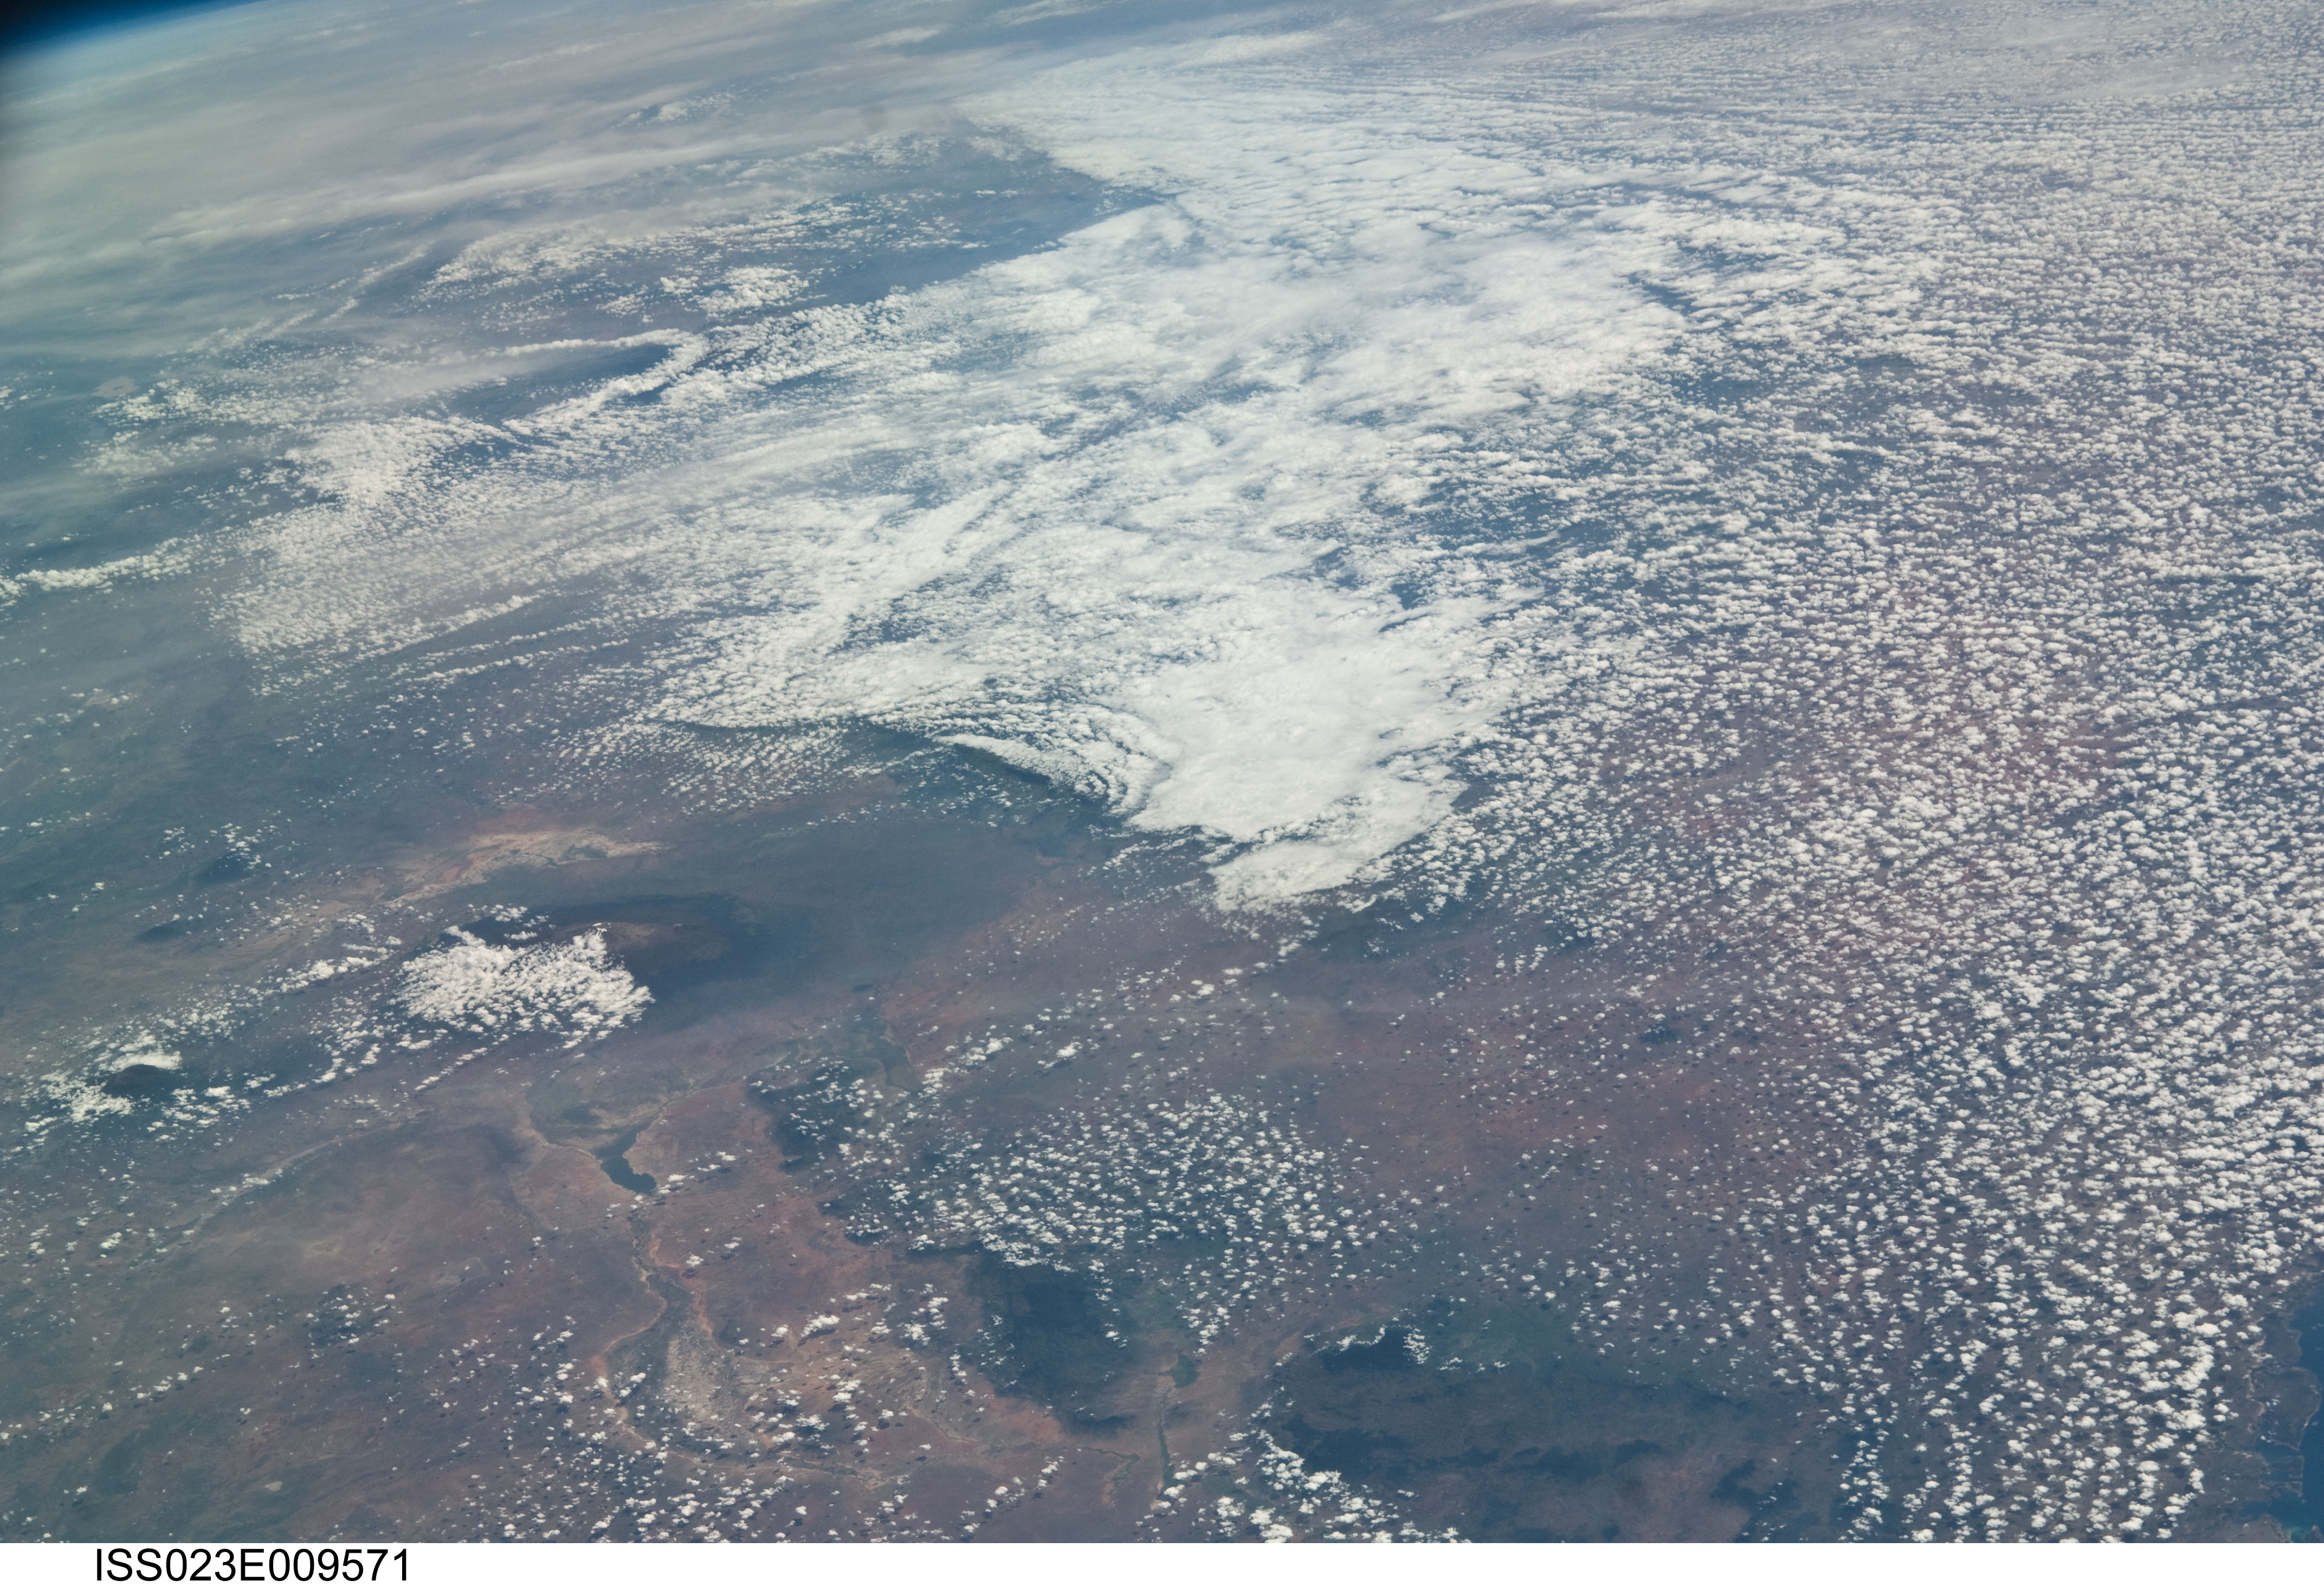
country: KENYA
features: PAN-KENYA HIGHLANDS, MOUNT KILIMANJARO
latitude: -2.5
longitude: 38.0
